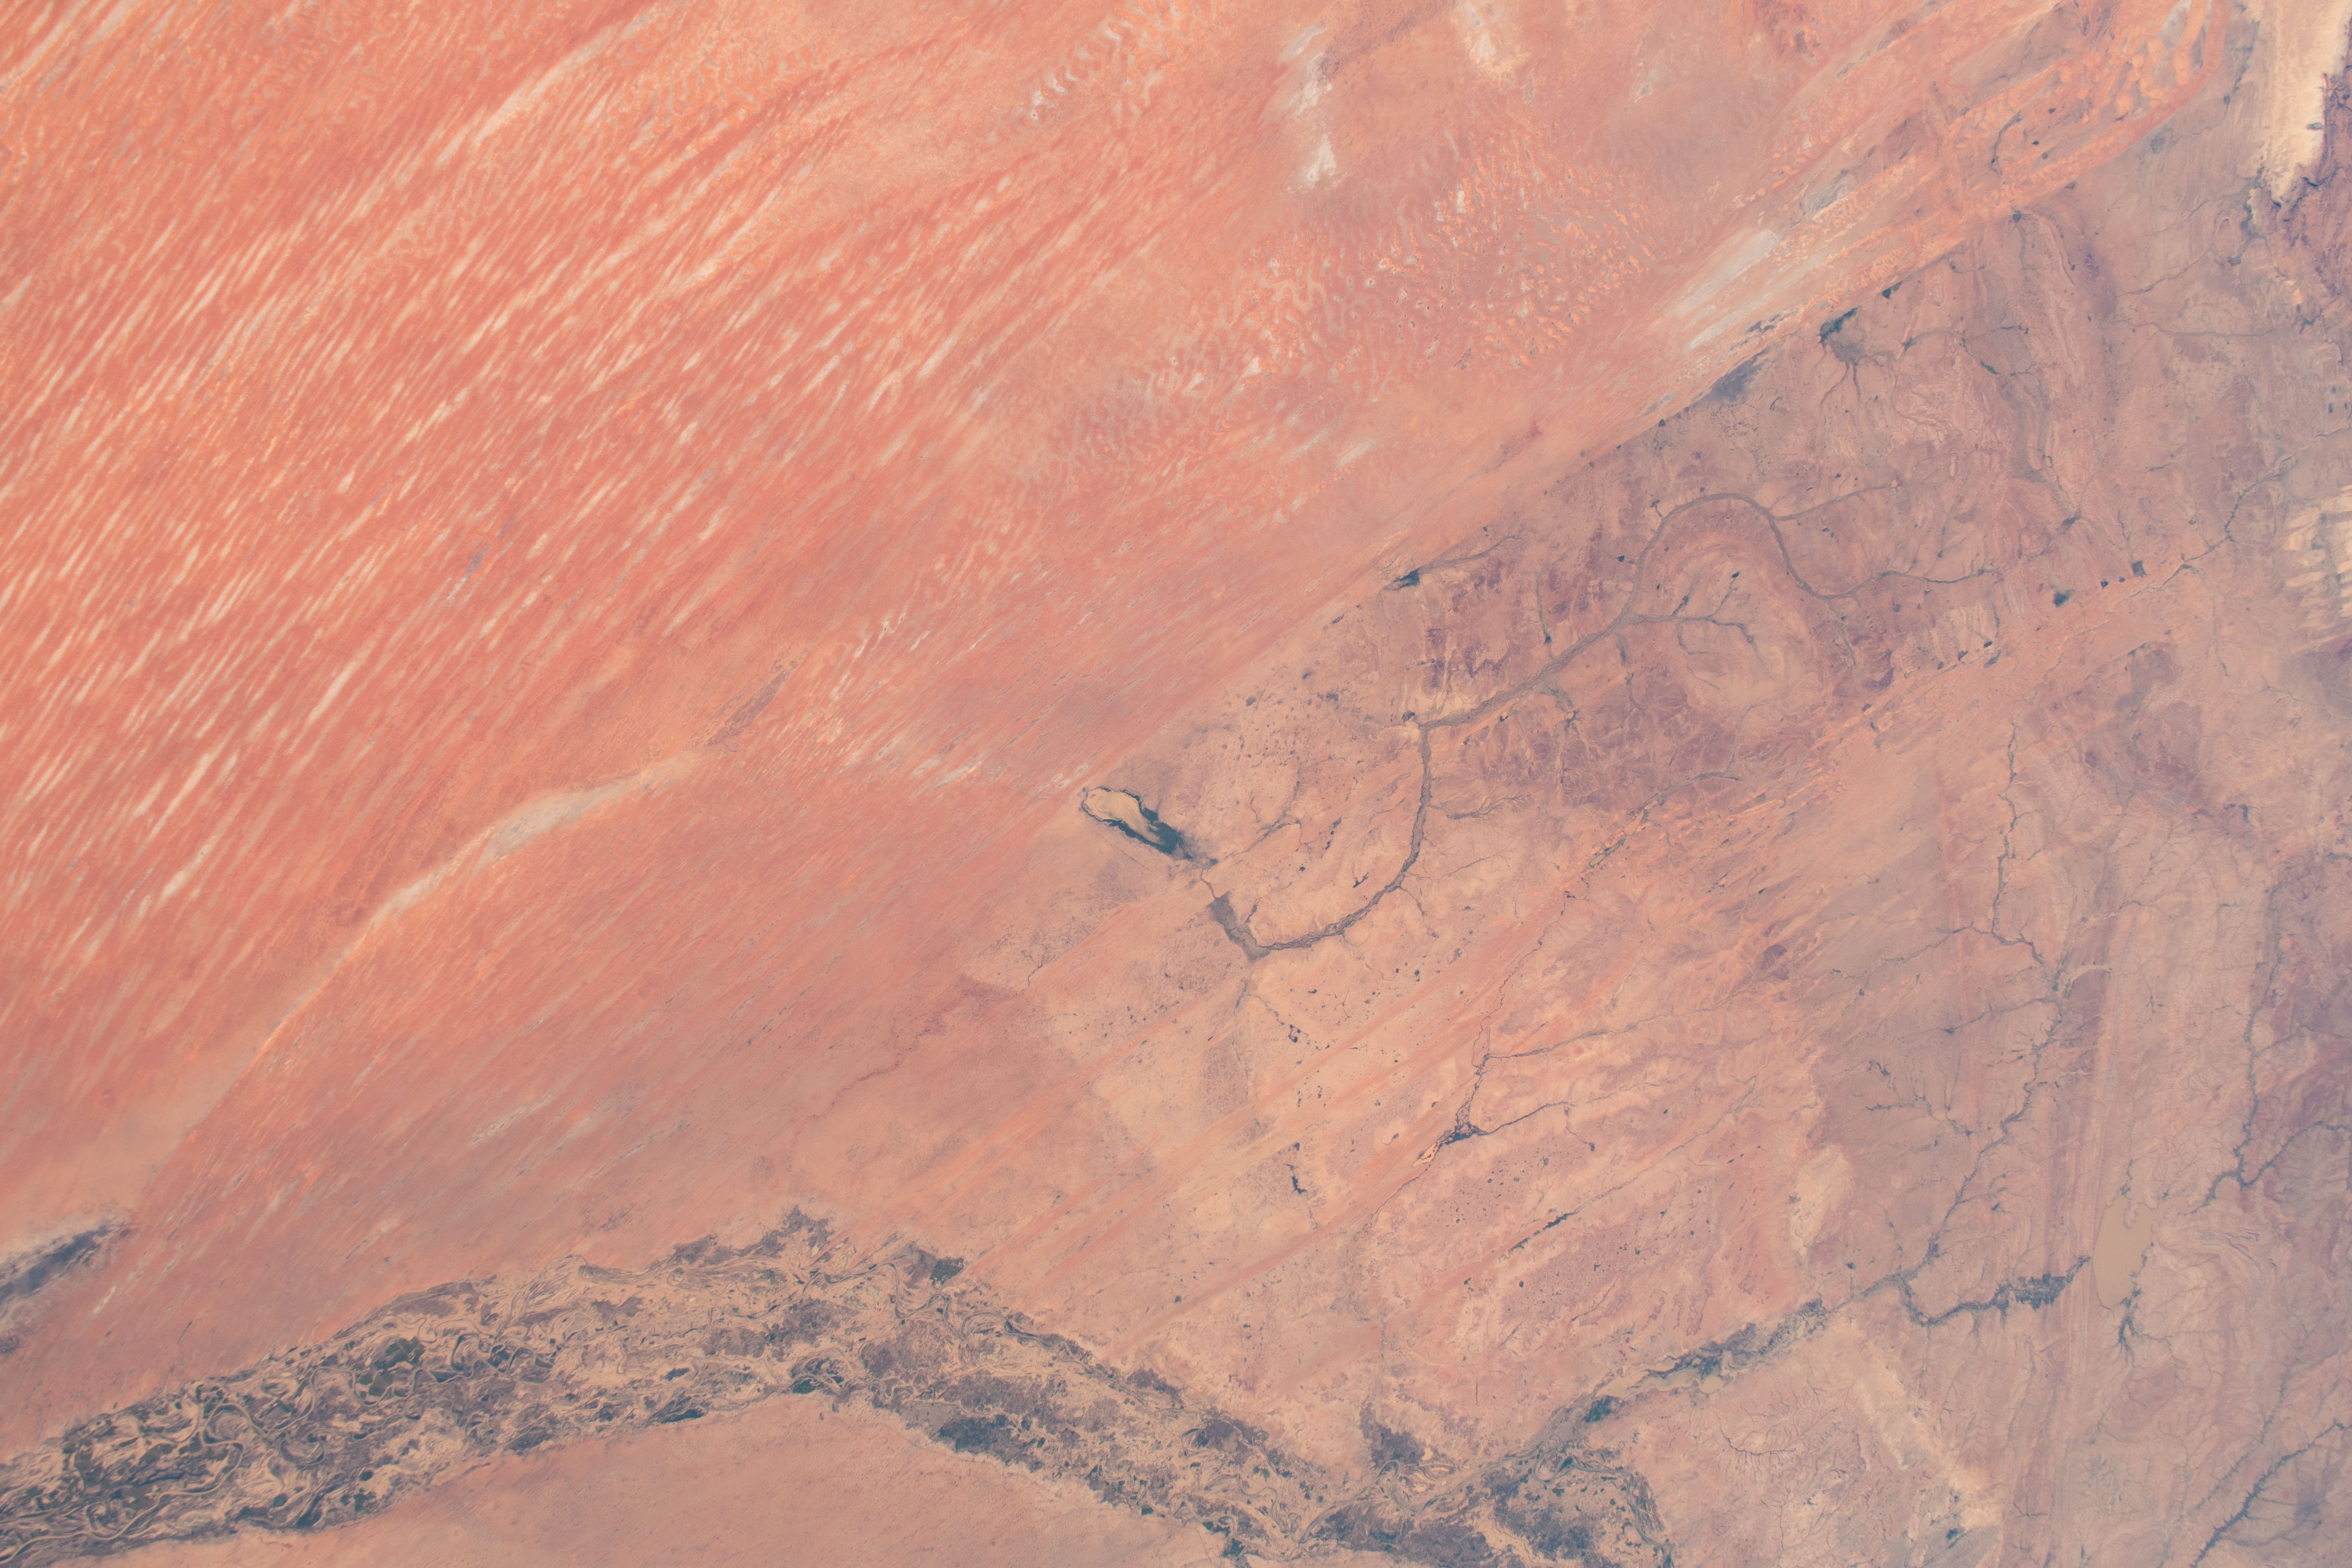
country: MAURITANIA
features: TRARZA DESERT, LAKE ALEG, SENEGAL RIVER
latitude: 17.0
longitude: -14.0
